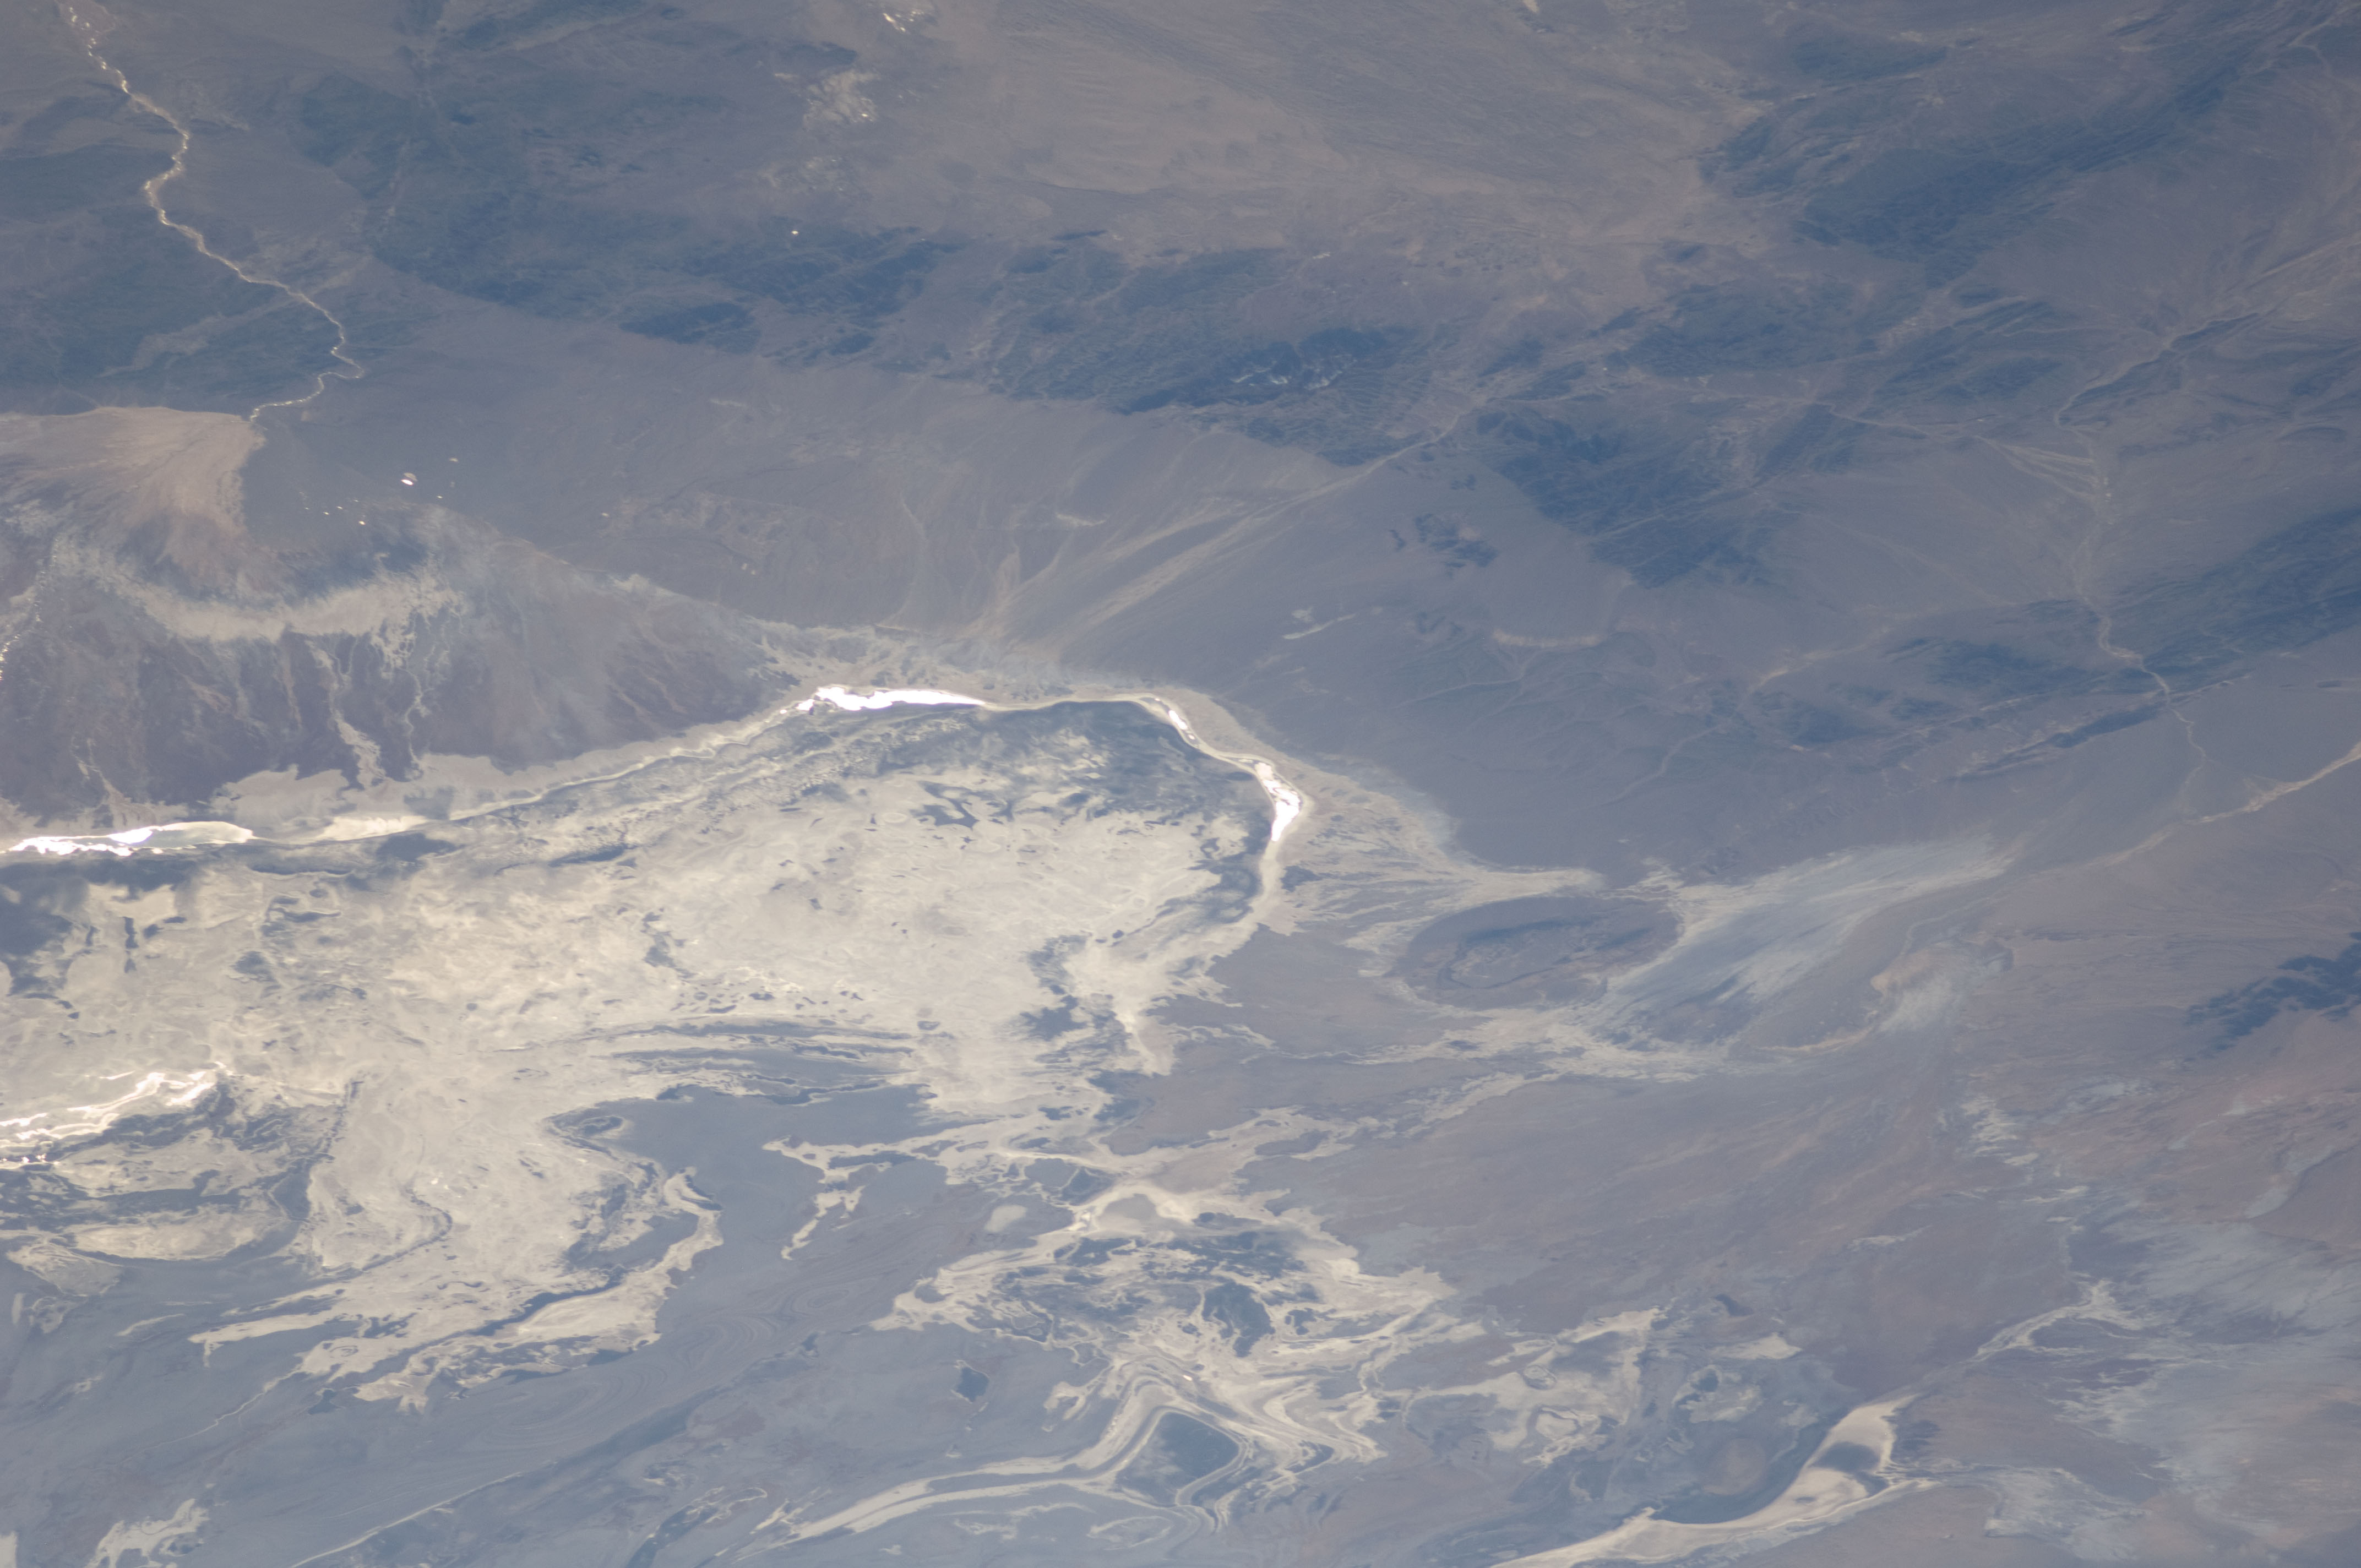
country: IRAN
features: GREAT SALT DESERT, LAKES, GLINT, LAKEBED, ALLUVIAL FAN, RIVER, MTS.
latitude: 35.1
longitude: 56.7
